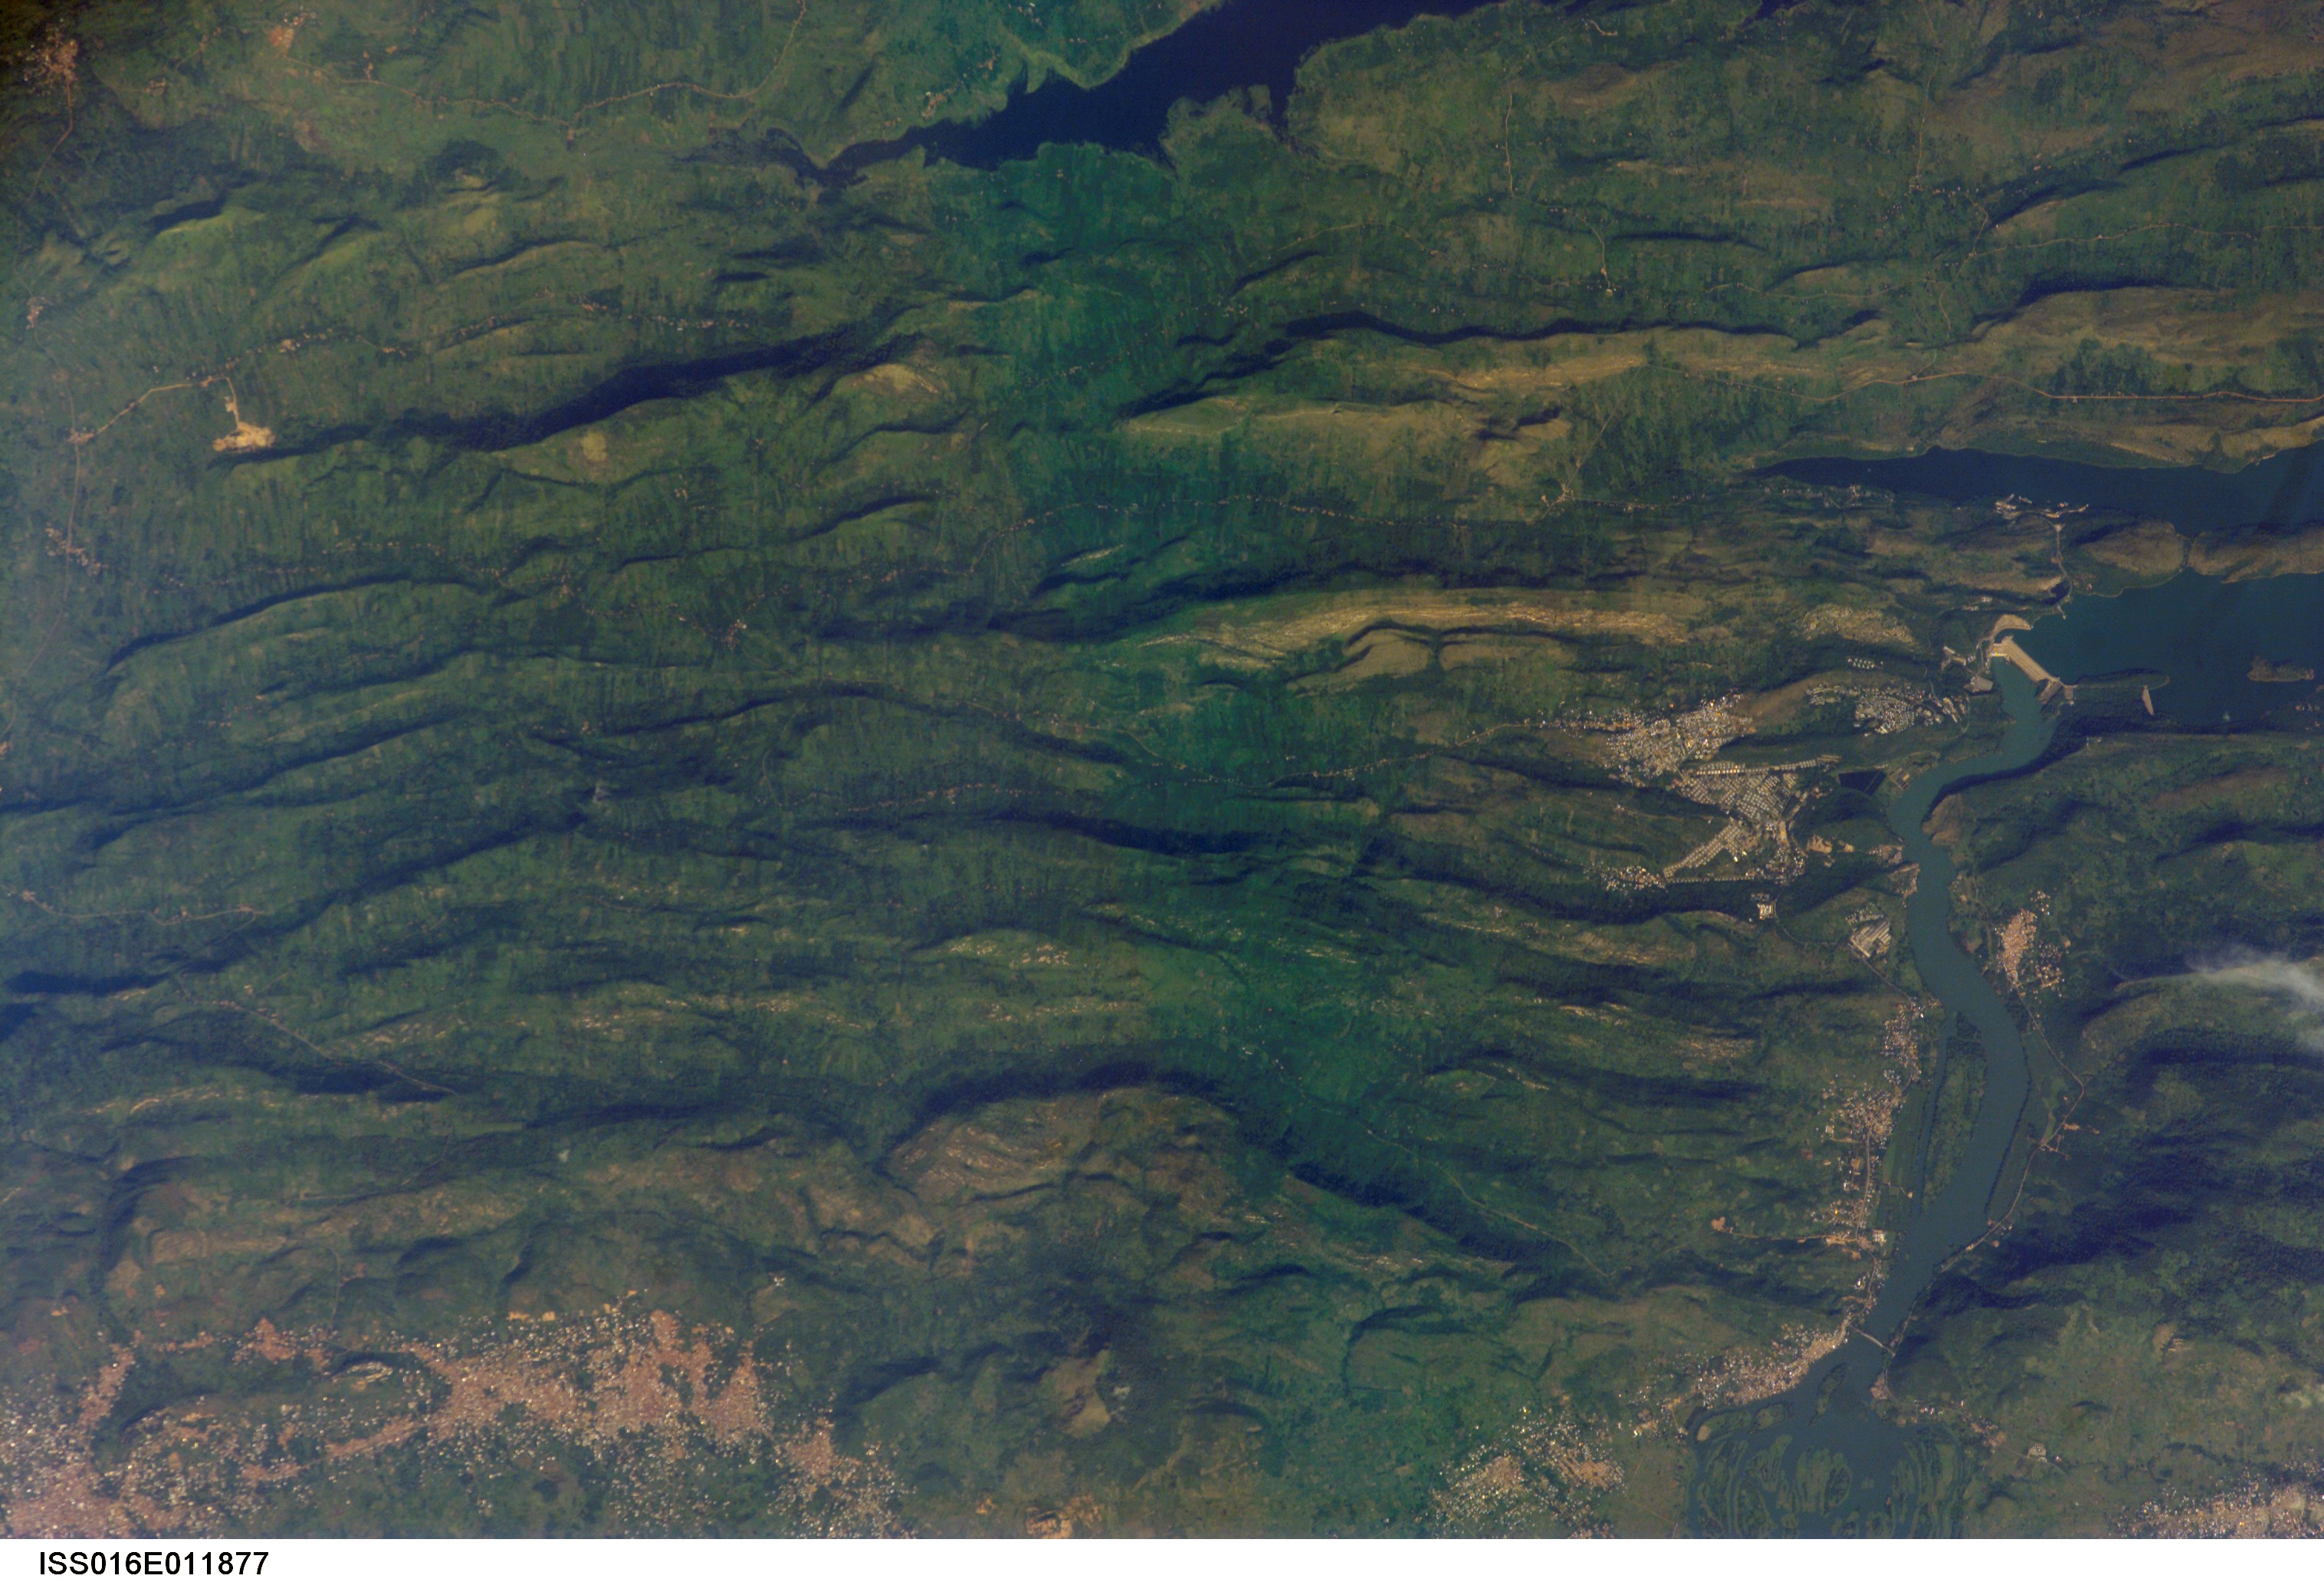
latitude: 6.2
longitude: 0.0
